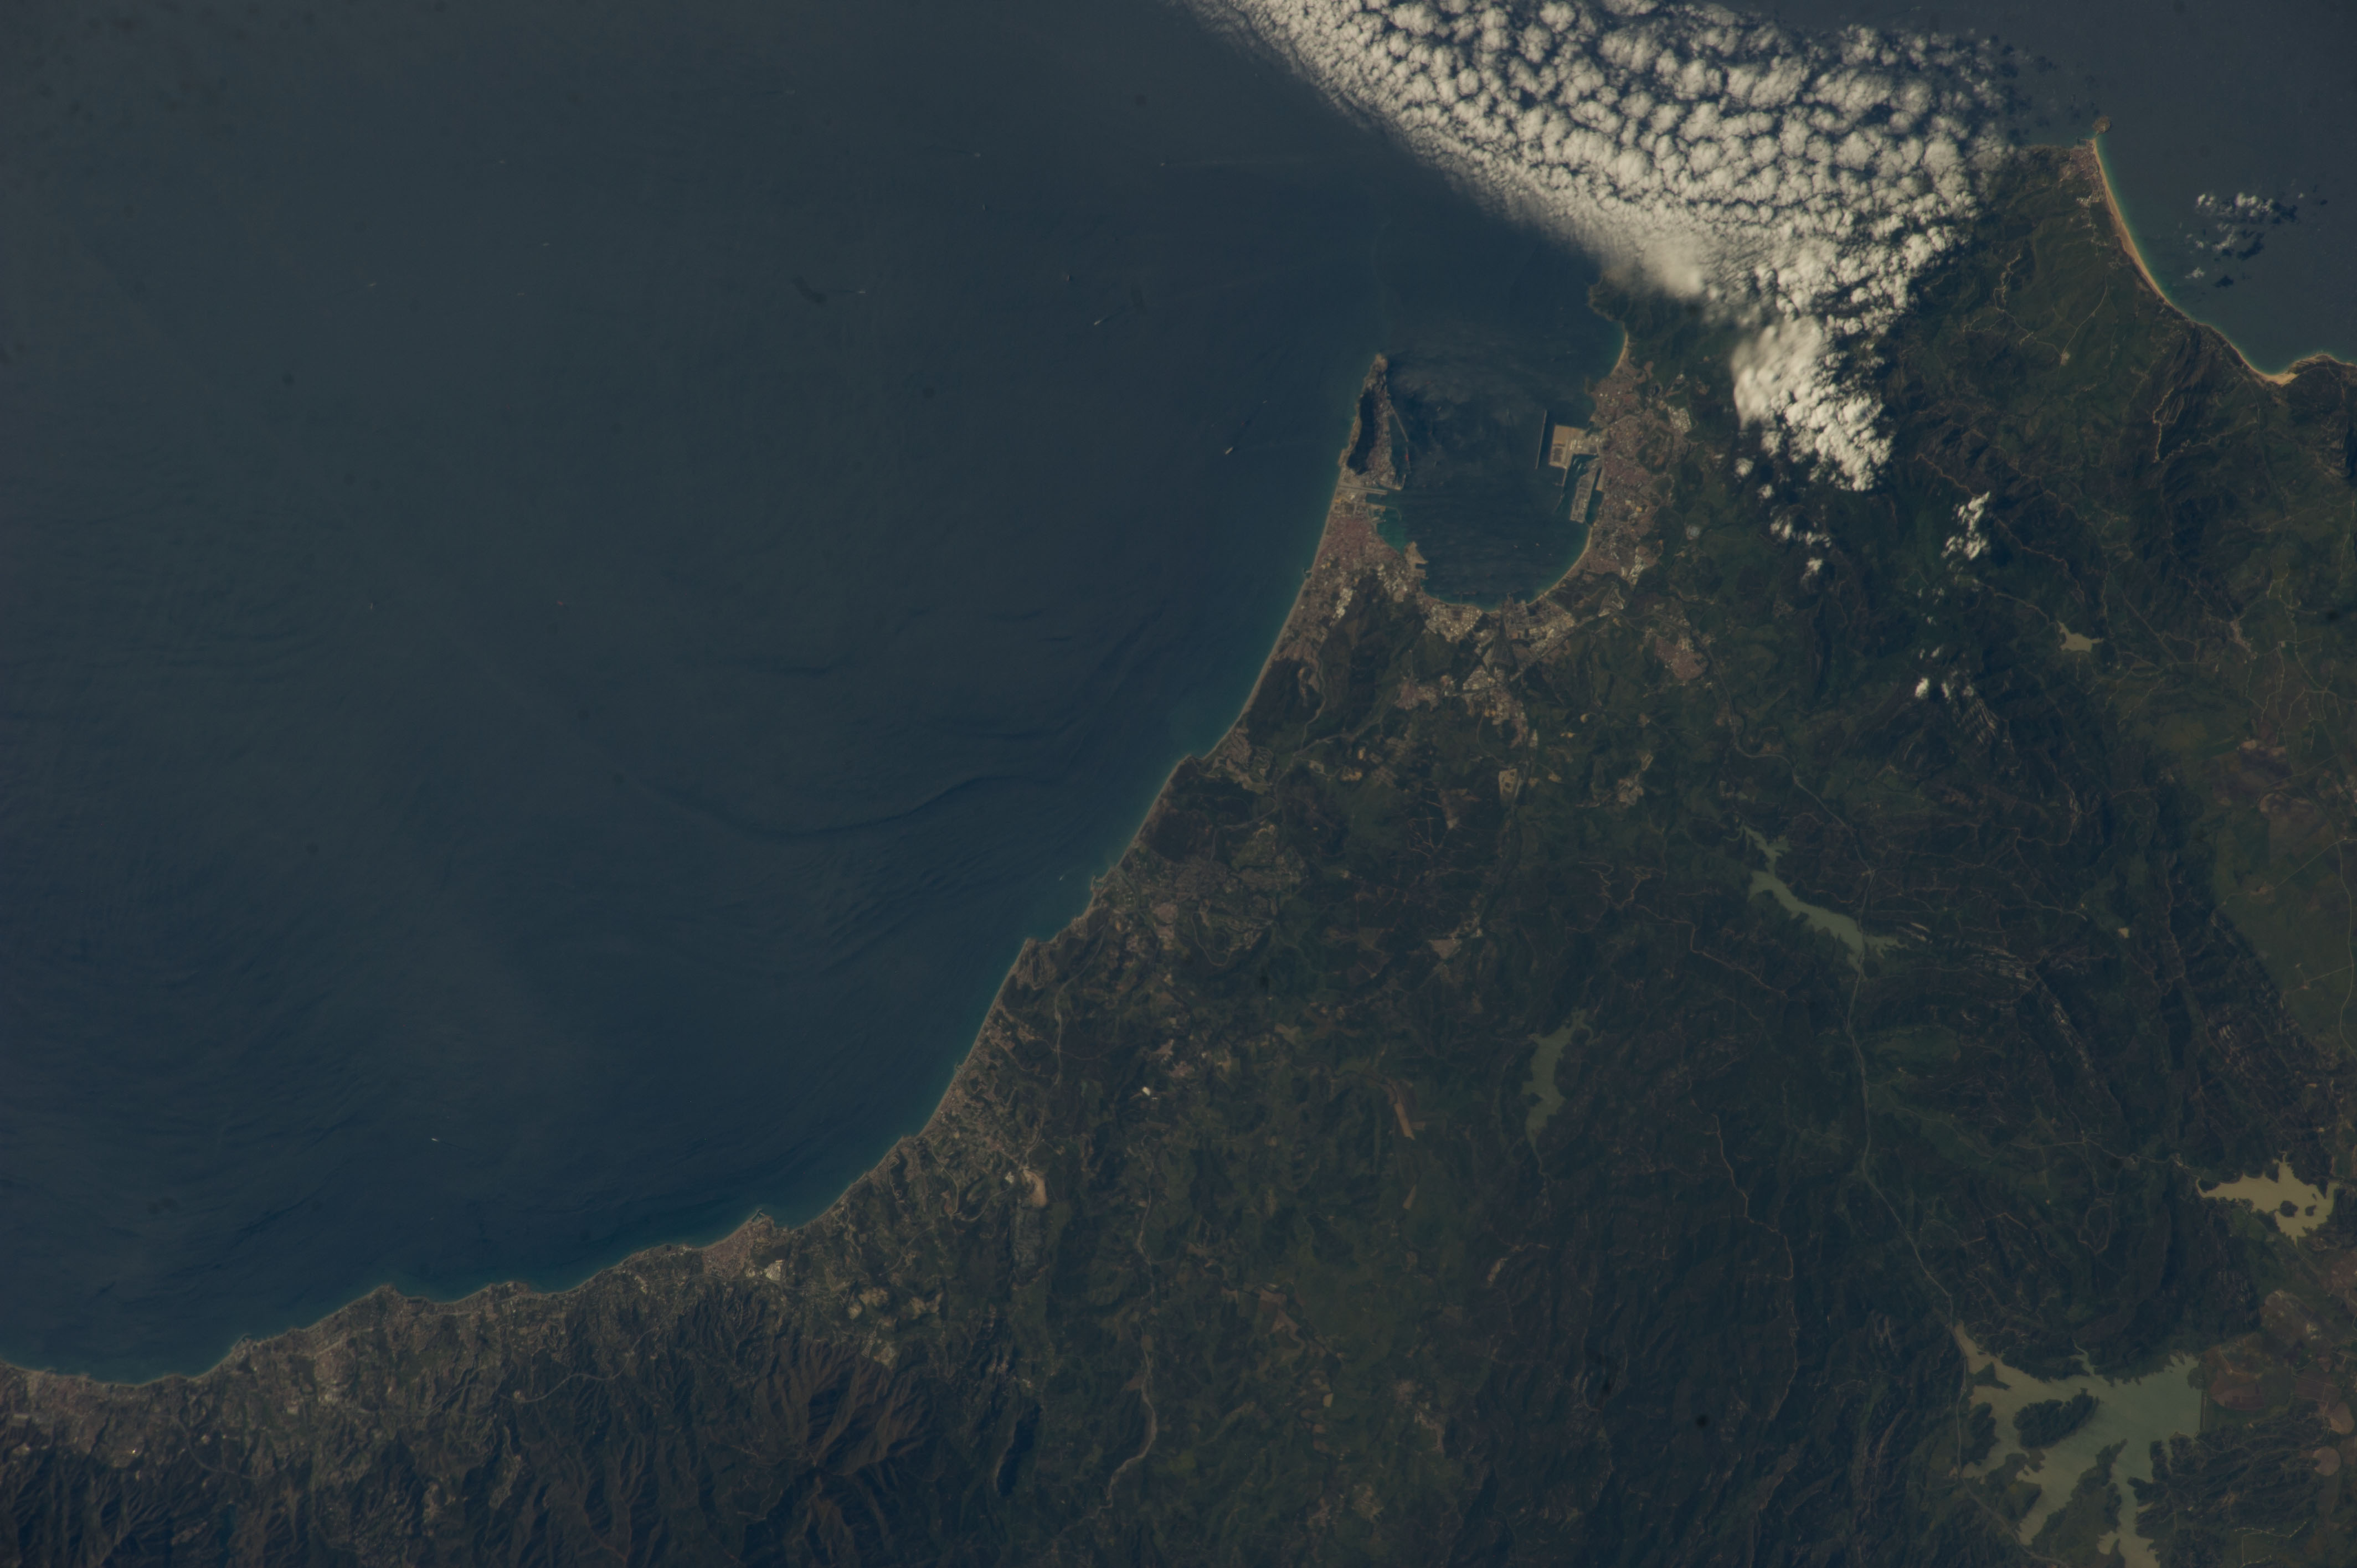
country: SPAIN
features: COAST, LOS ALCORNOCALES, ALGECIRAS, BAY OF GIBRALTAR, STRAIT OF GIBRALTAR, GIBRALTAR
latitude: 36.2
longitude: -5.3
